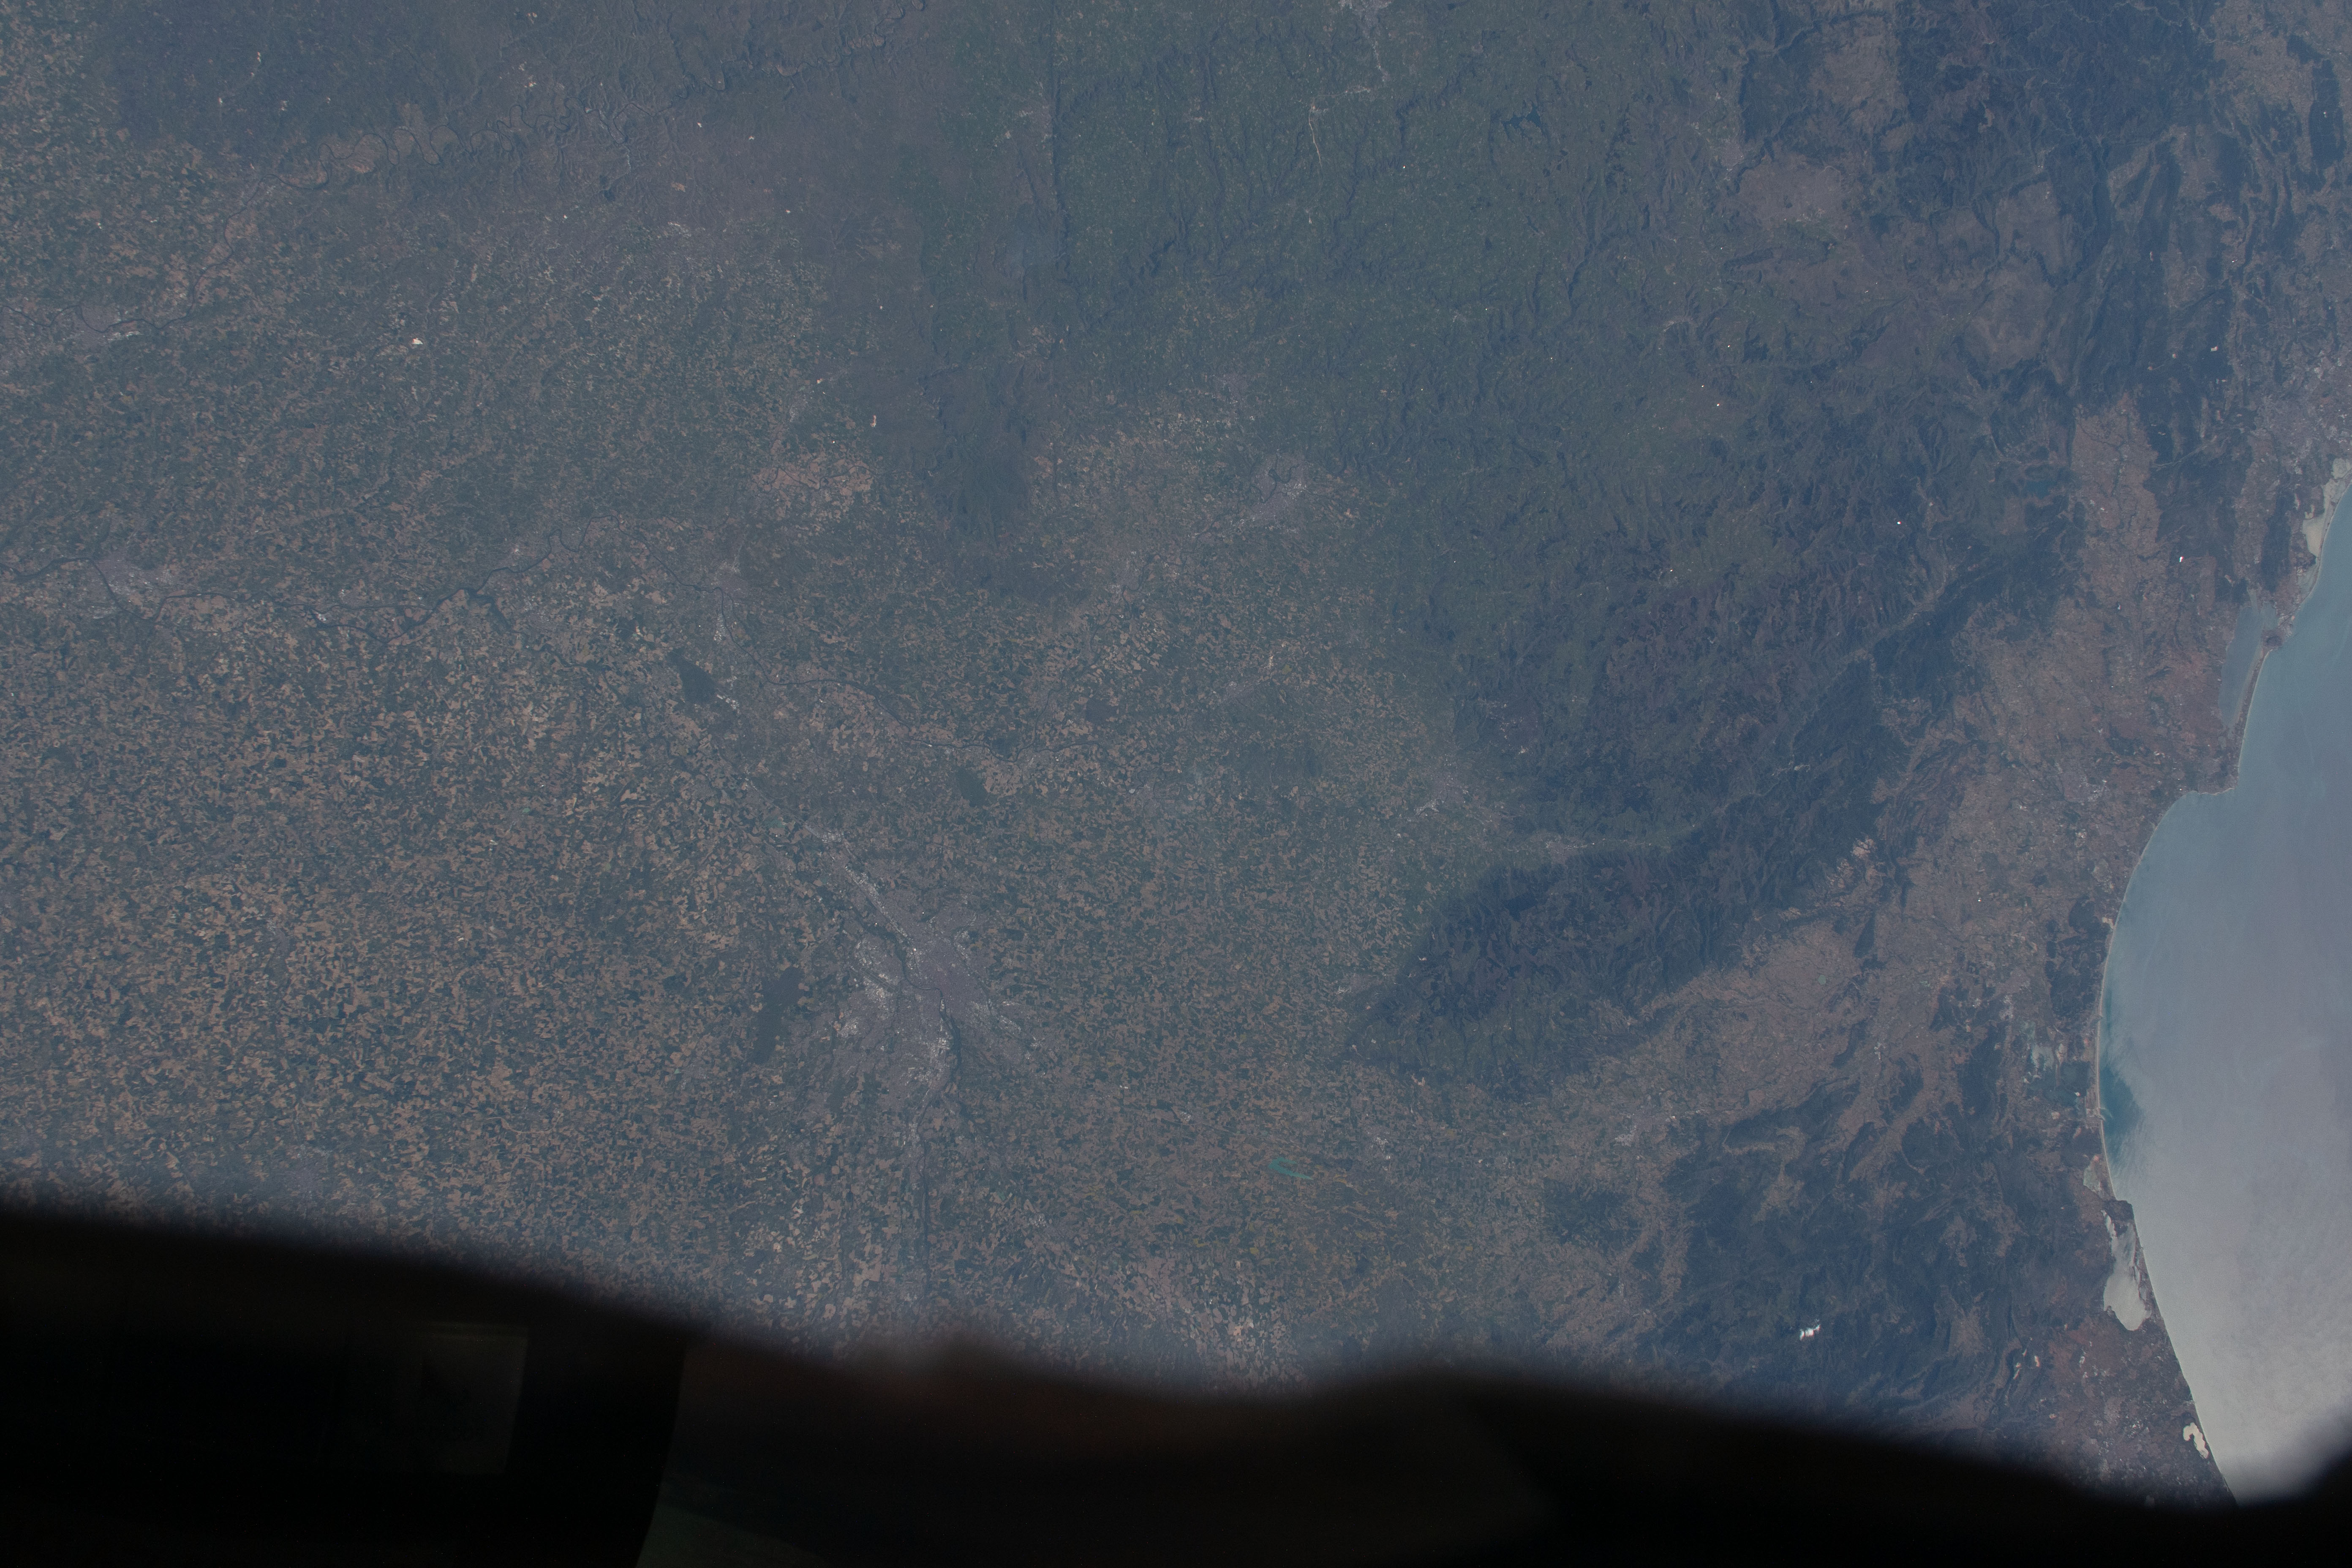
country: FRANCE
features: GULF OF LION, HAUT-LANGUEDOC REGIONAL NATURE PARK, MASSIF CENTRAL
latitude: 43.5
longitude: 2.5
